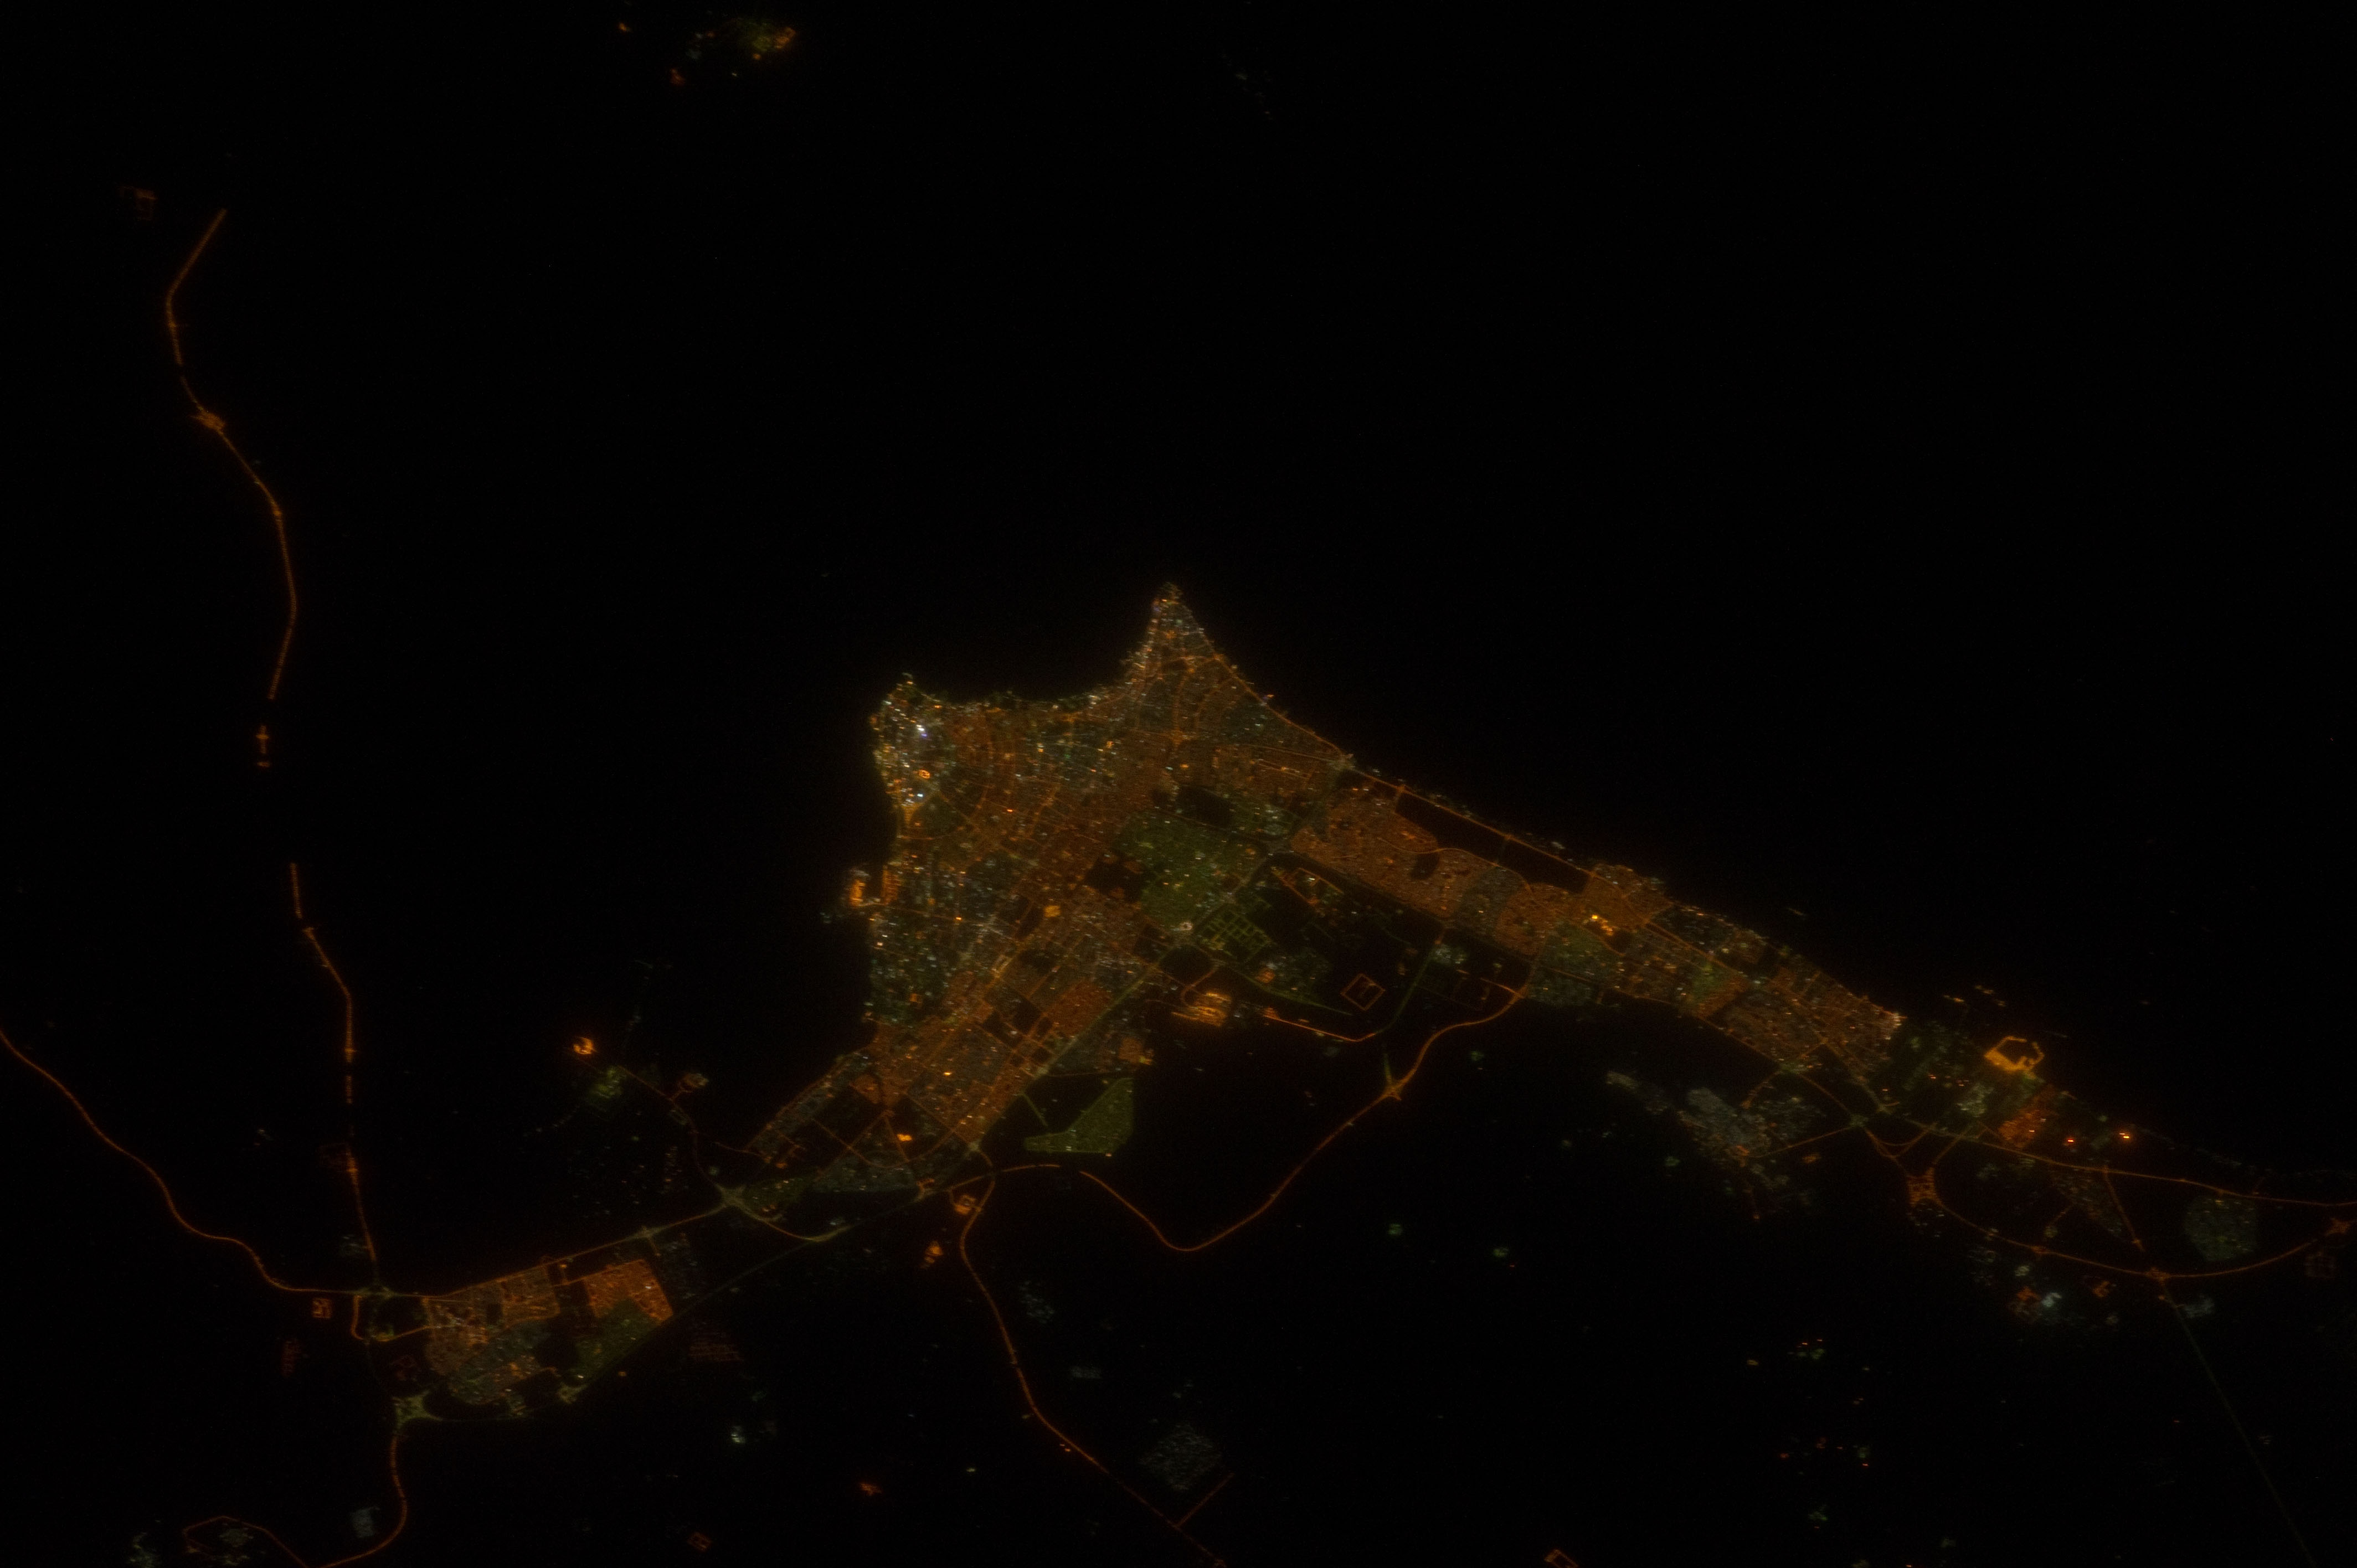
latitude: 29.3
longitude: 48.1
